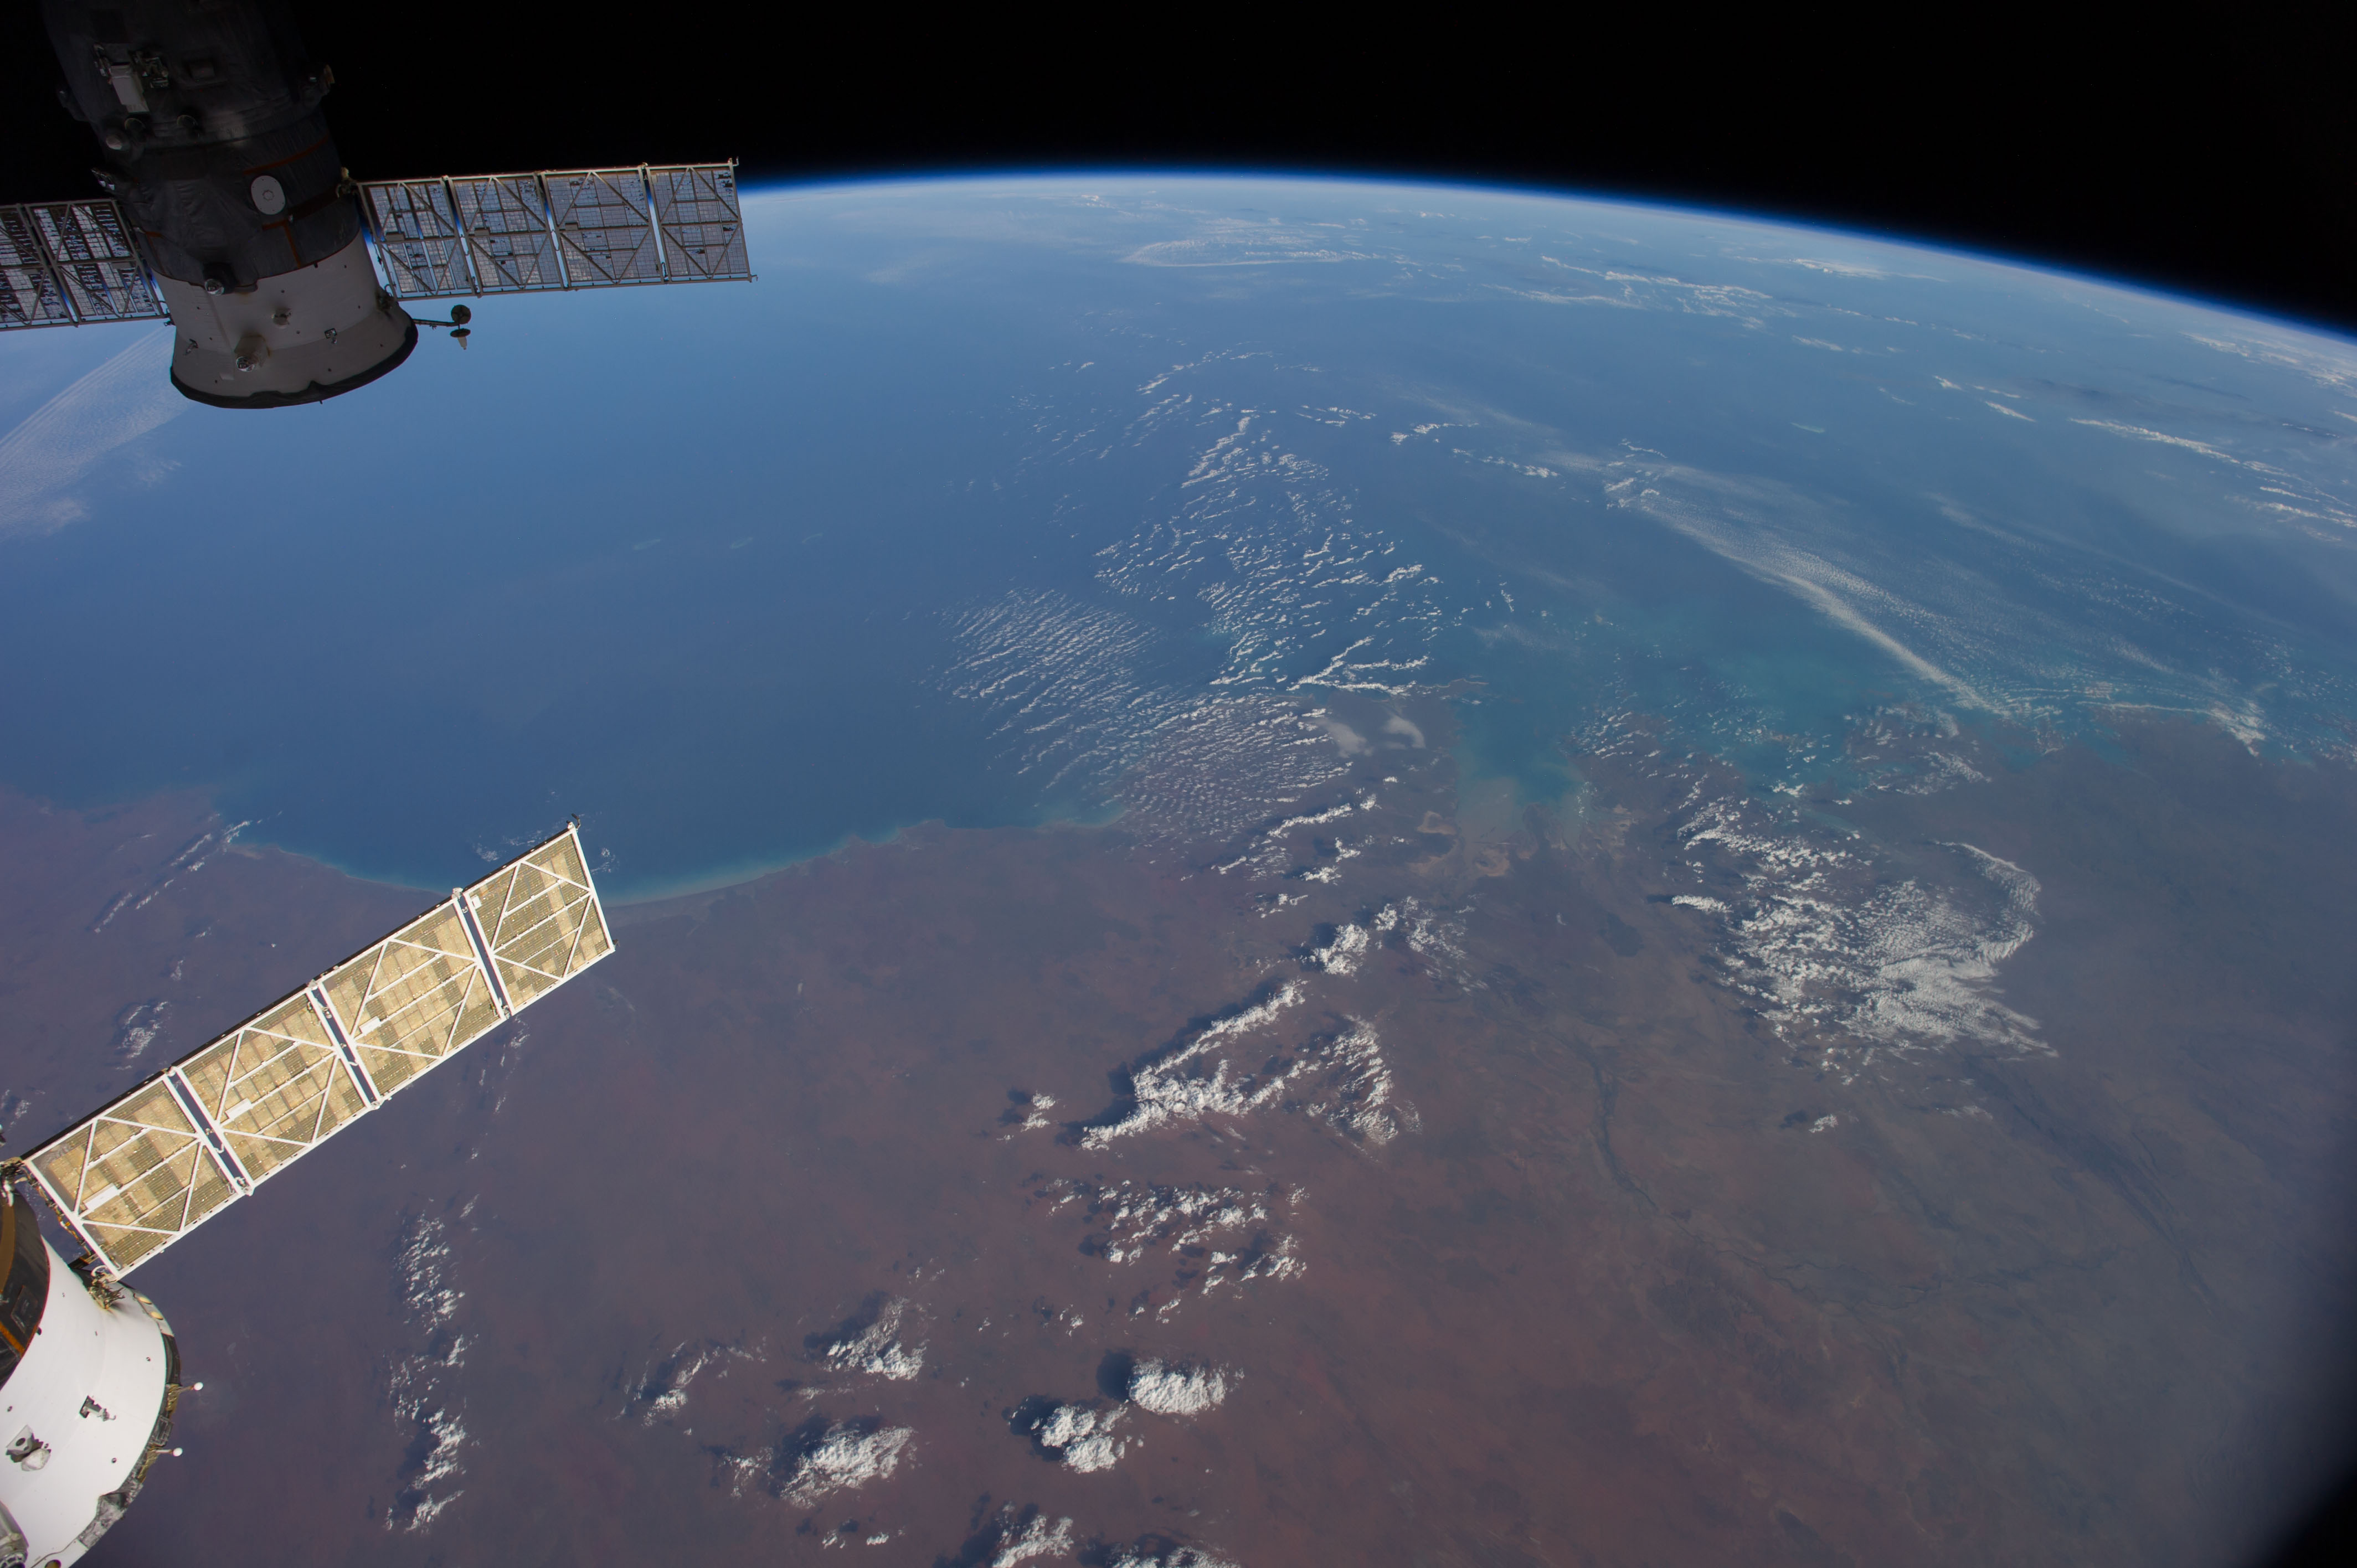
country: AUSTRALIA-WA
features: INDIAN O., KING SOUND, FITZROY R., ATMOSPHERIC LIMB
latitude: -18.0
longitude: 122.5
